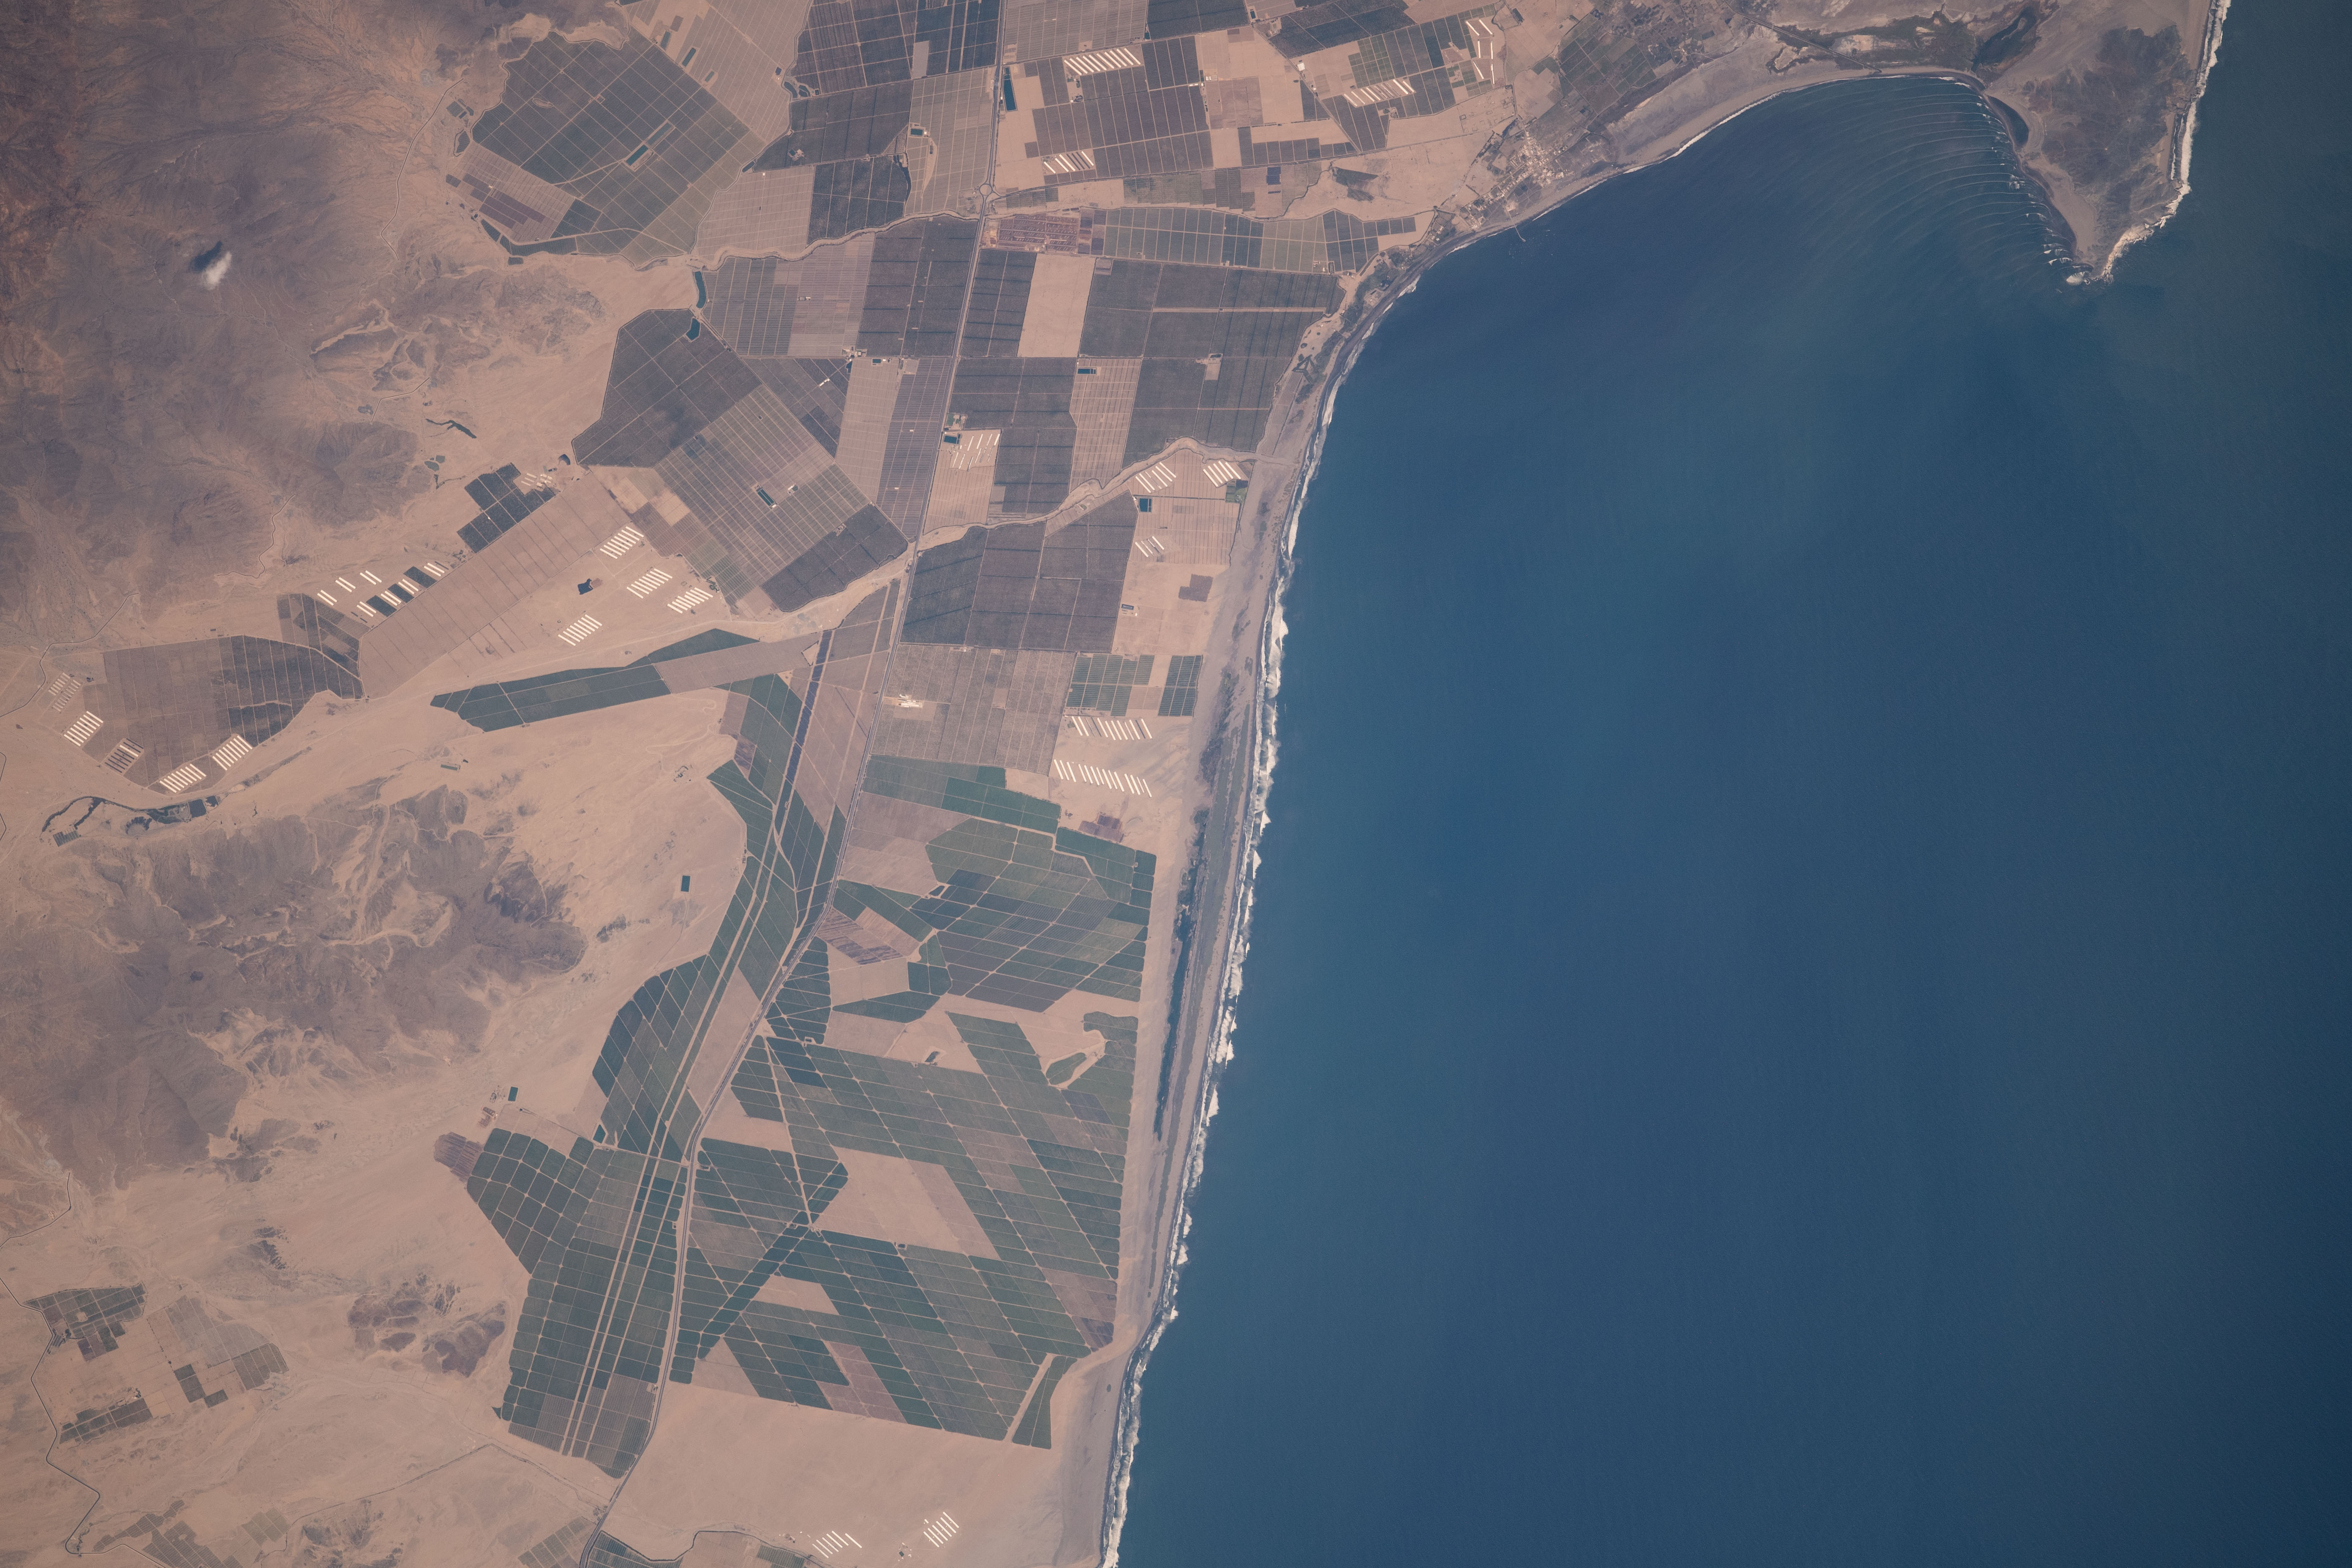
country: PERU
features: COASTLINE
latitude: -8.3
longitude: -78.9
